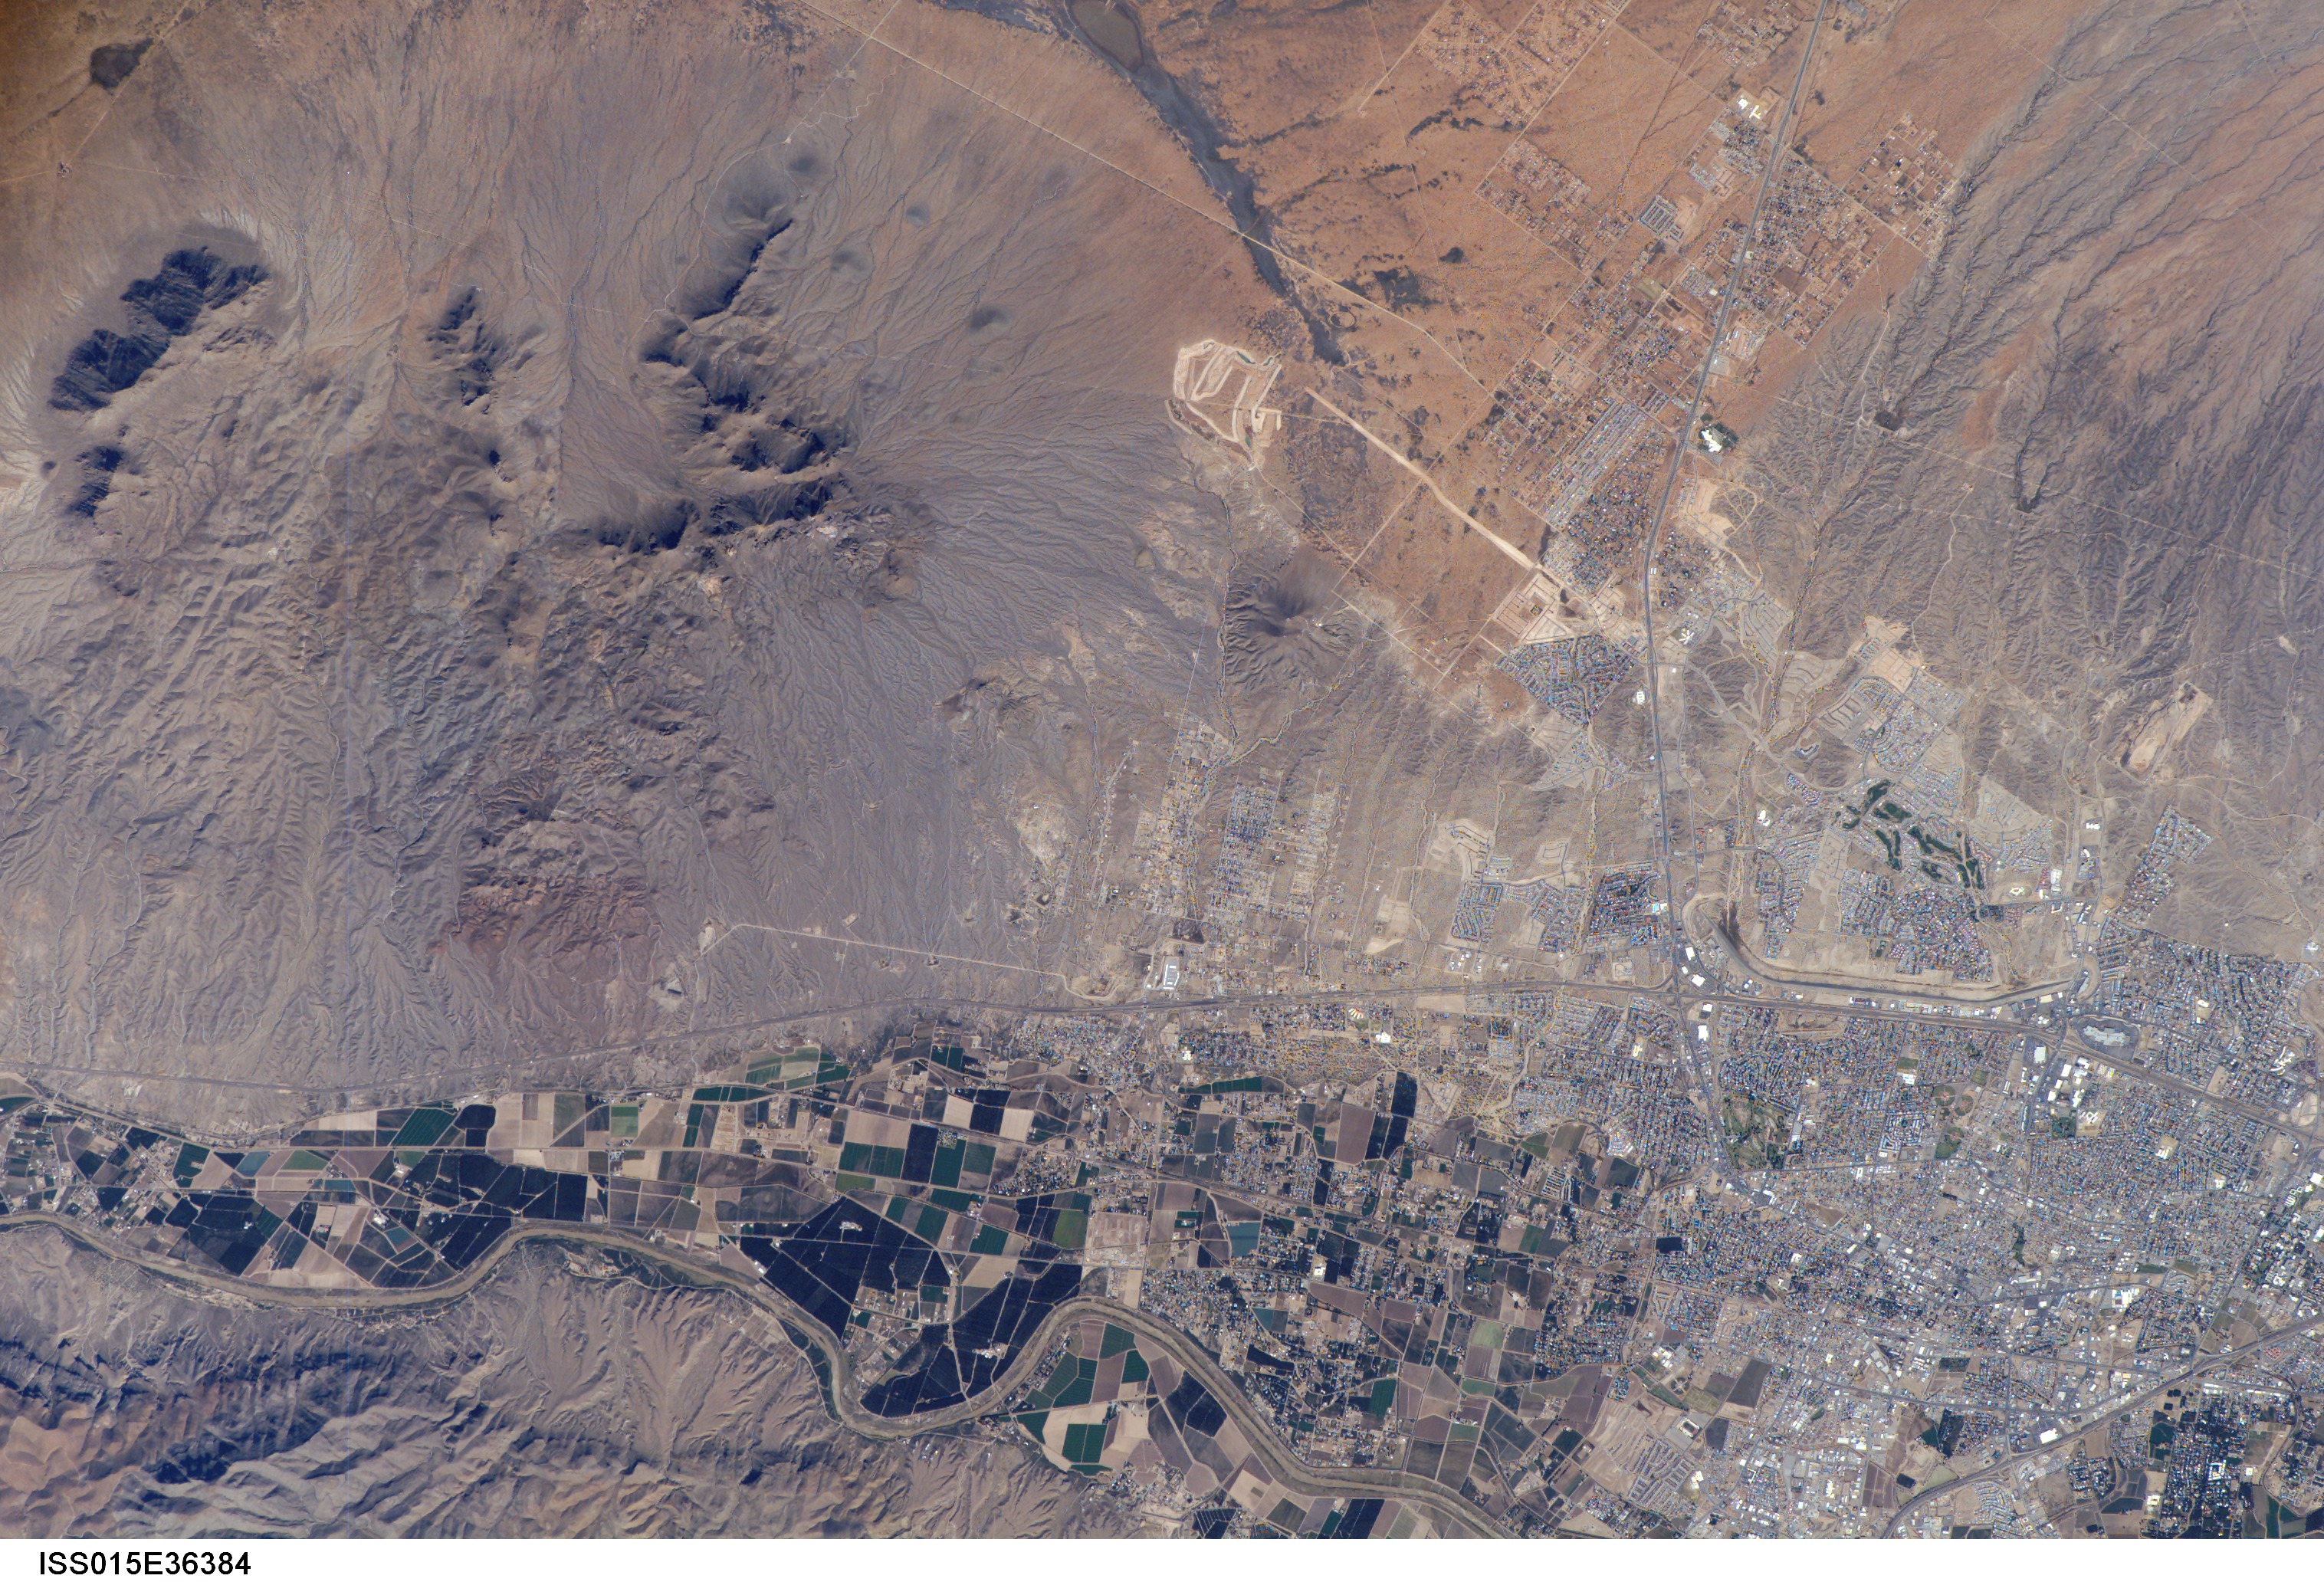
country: USA-NEW MEXICO
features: LAS CRUCES, RIO GRANDE, DONA ANA MTS., AGR.
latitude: 32.4
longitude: -106.8
